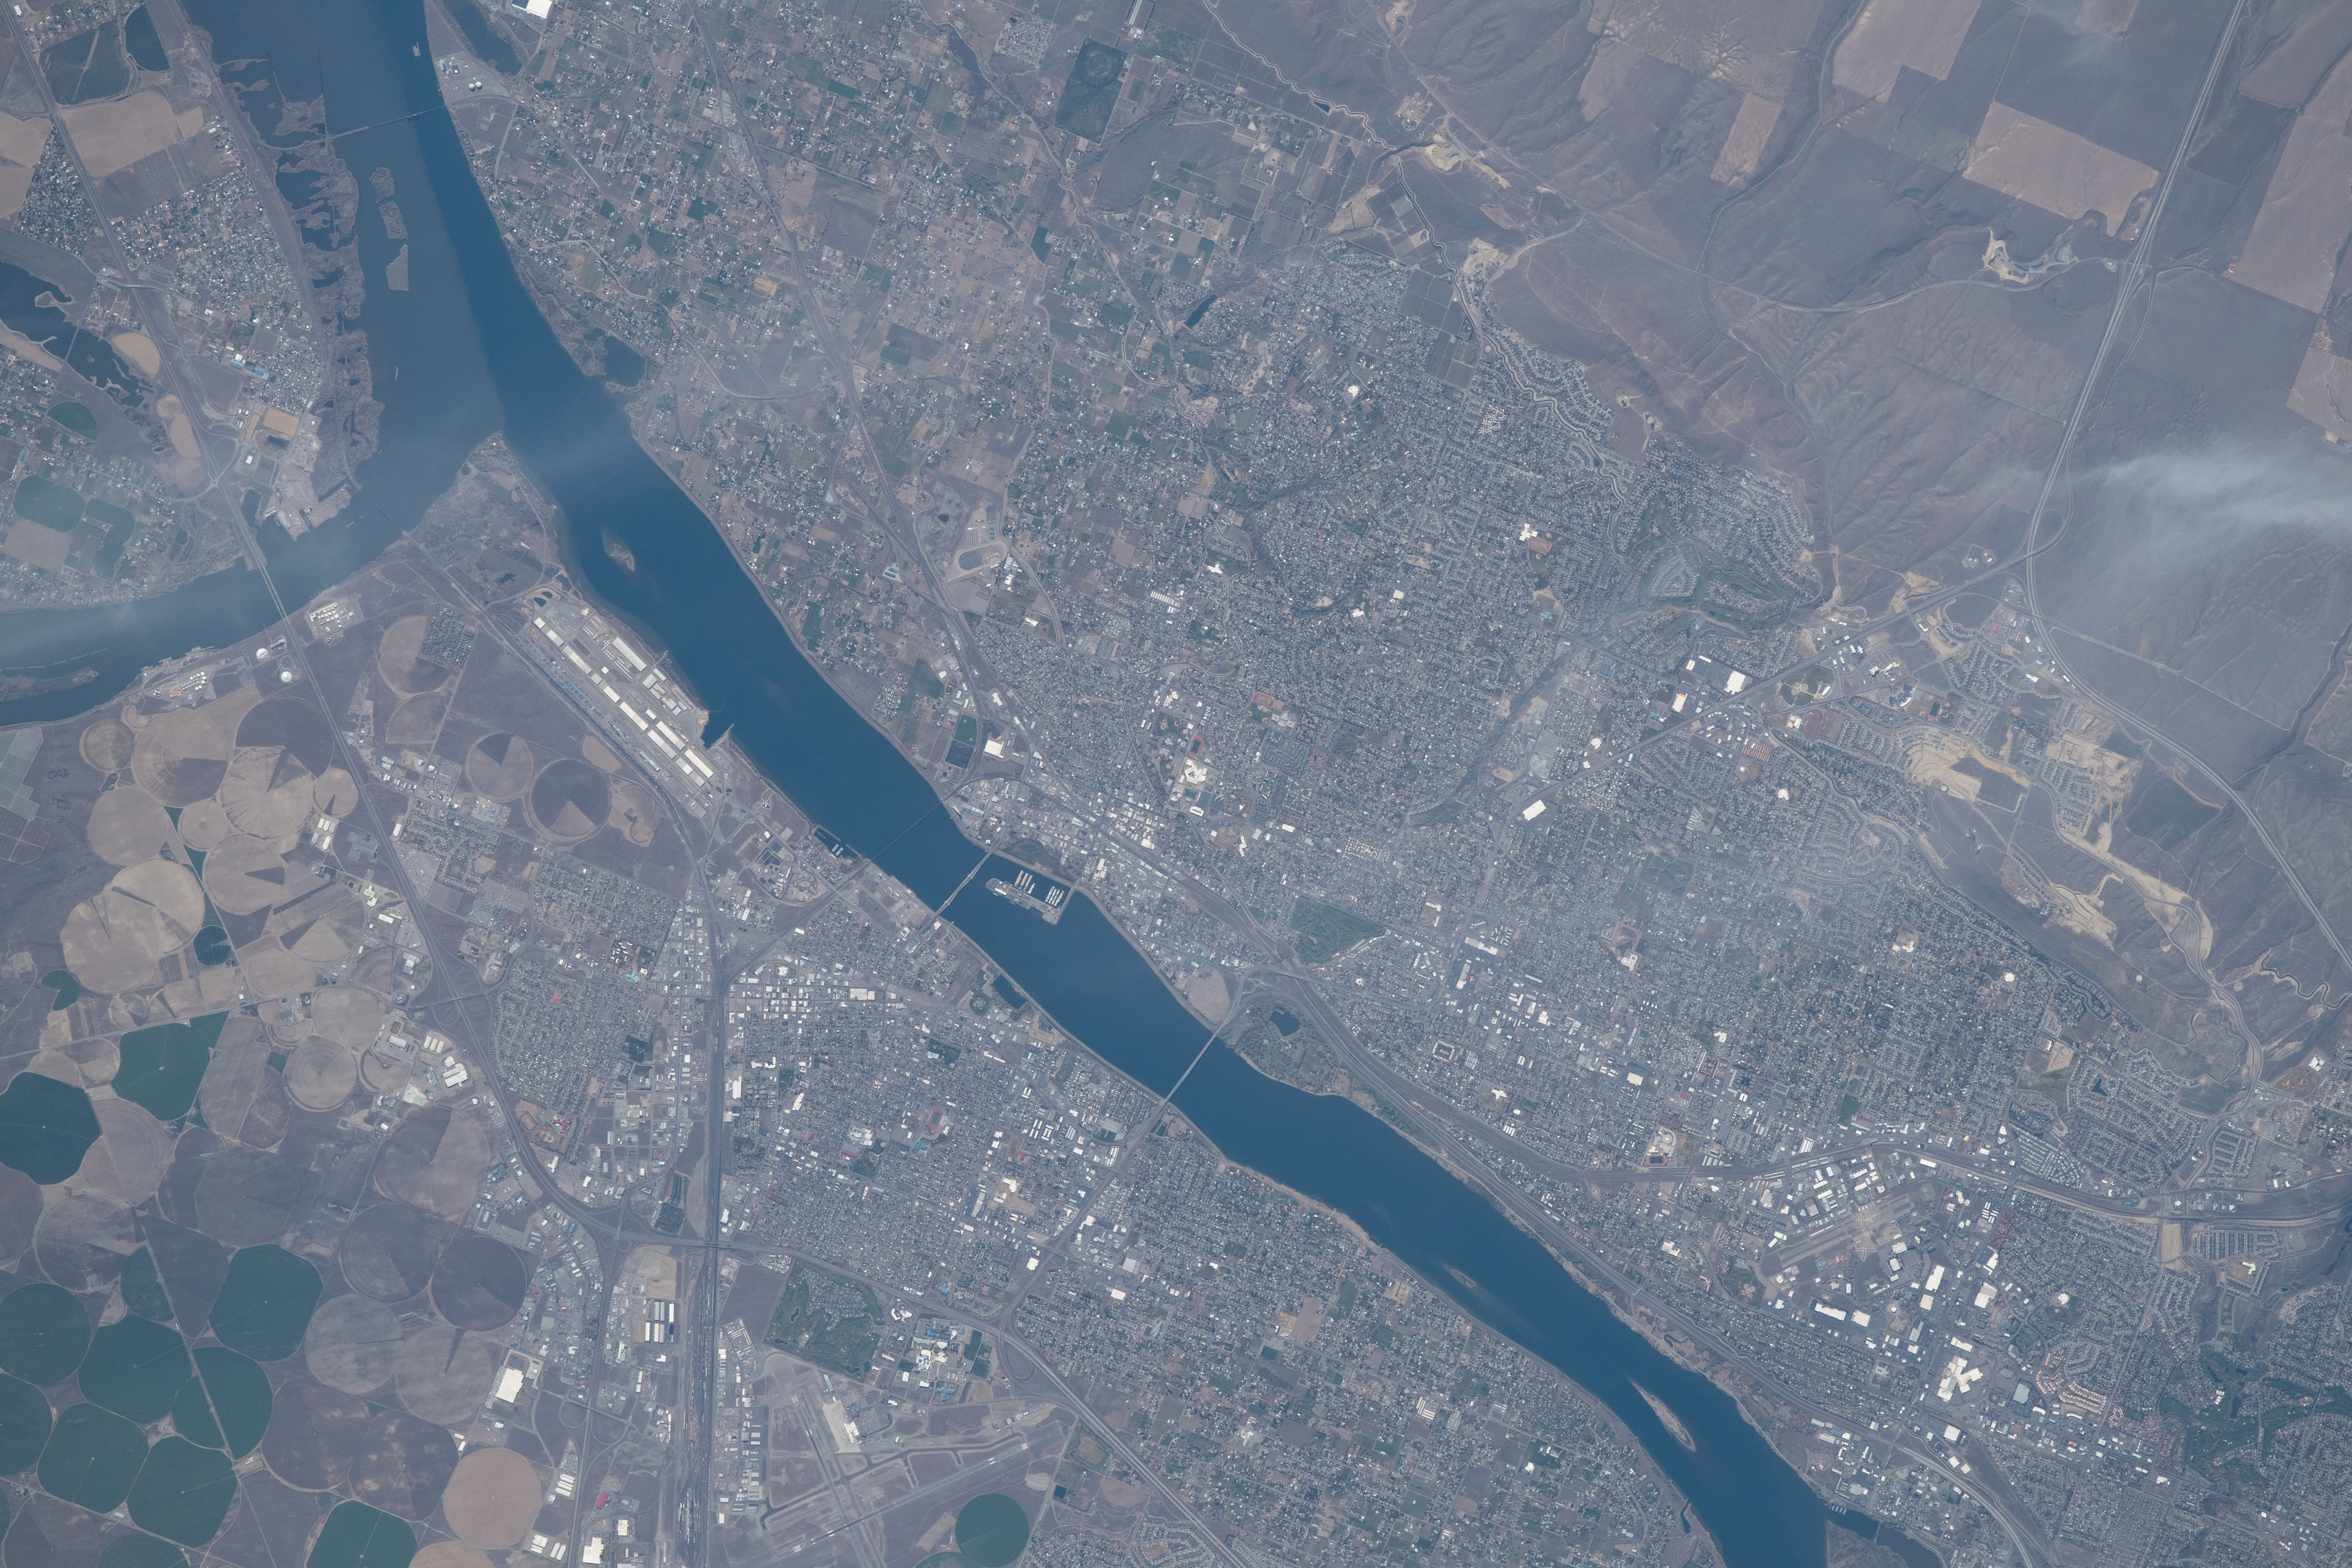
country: USA-WASHINGTON
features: COLUMBIA RIVER, KENNEWICK CITY, AGRICULTURE, PASCO CITY, SNAKE RIVER
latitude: 46.2
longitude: -119.2
